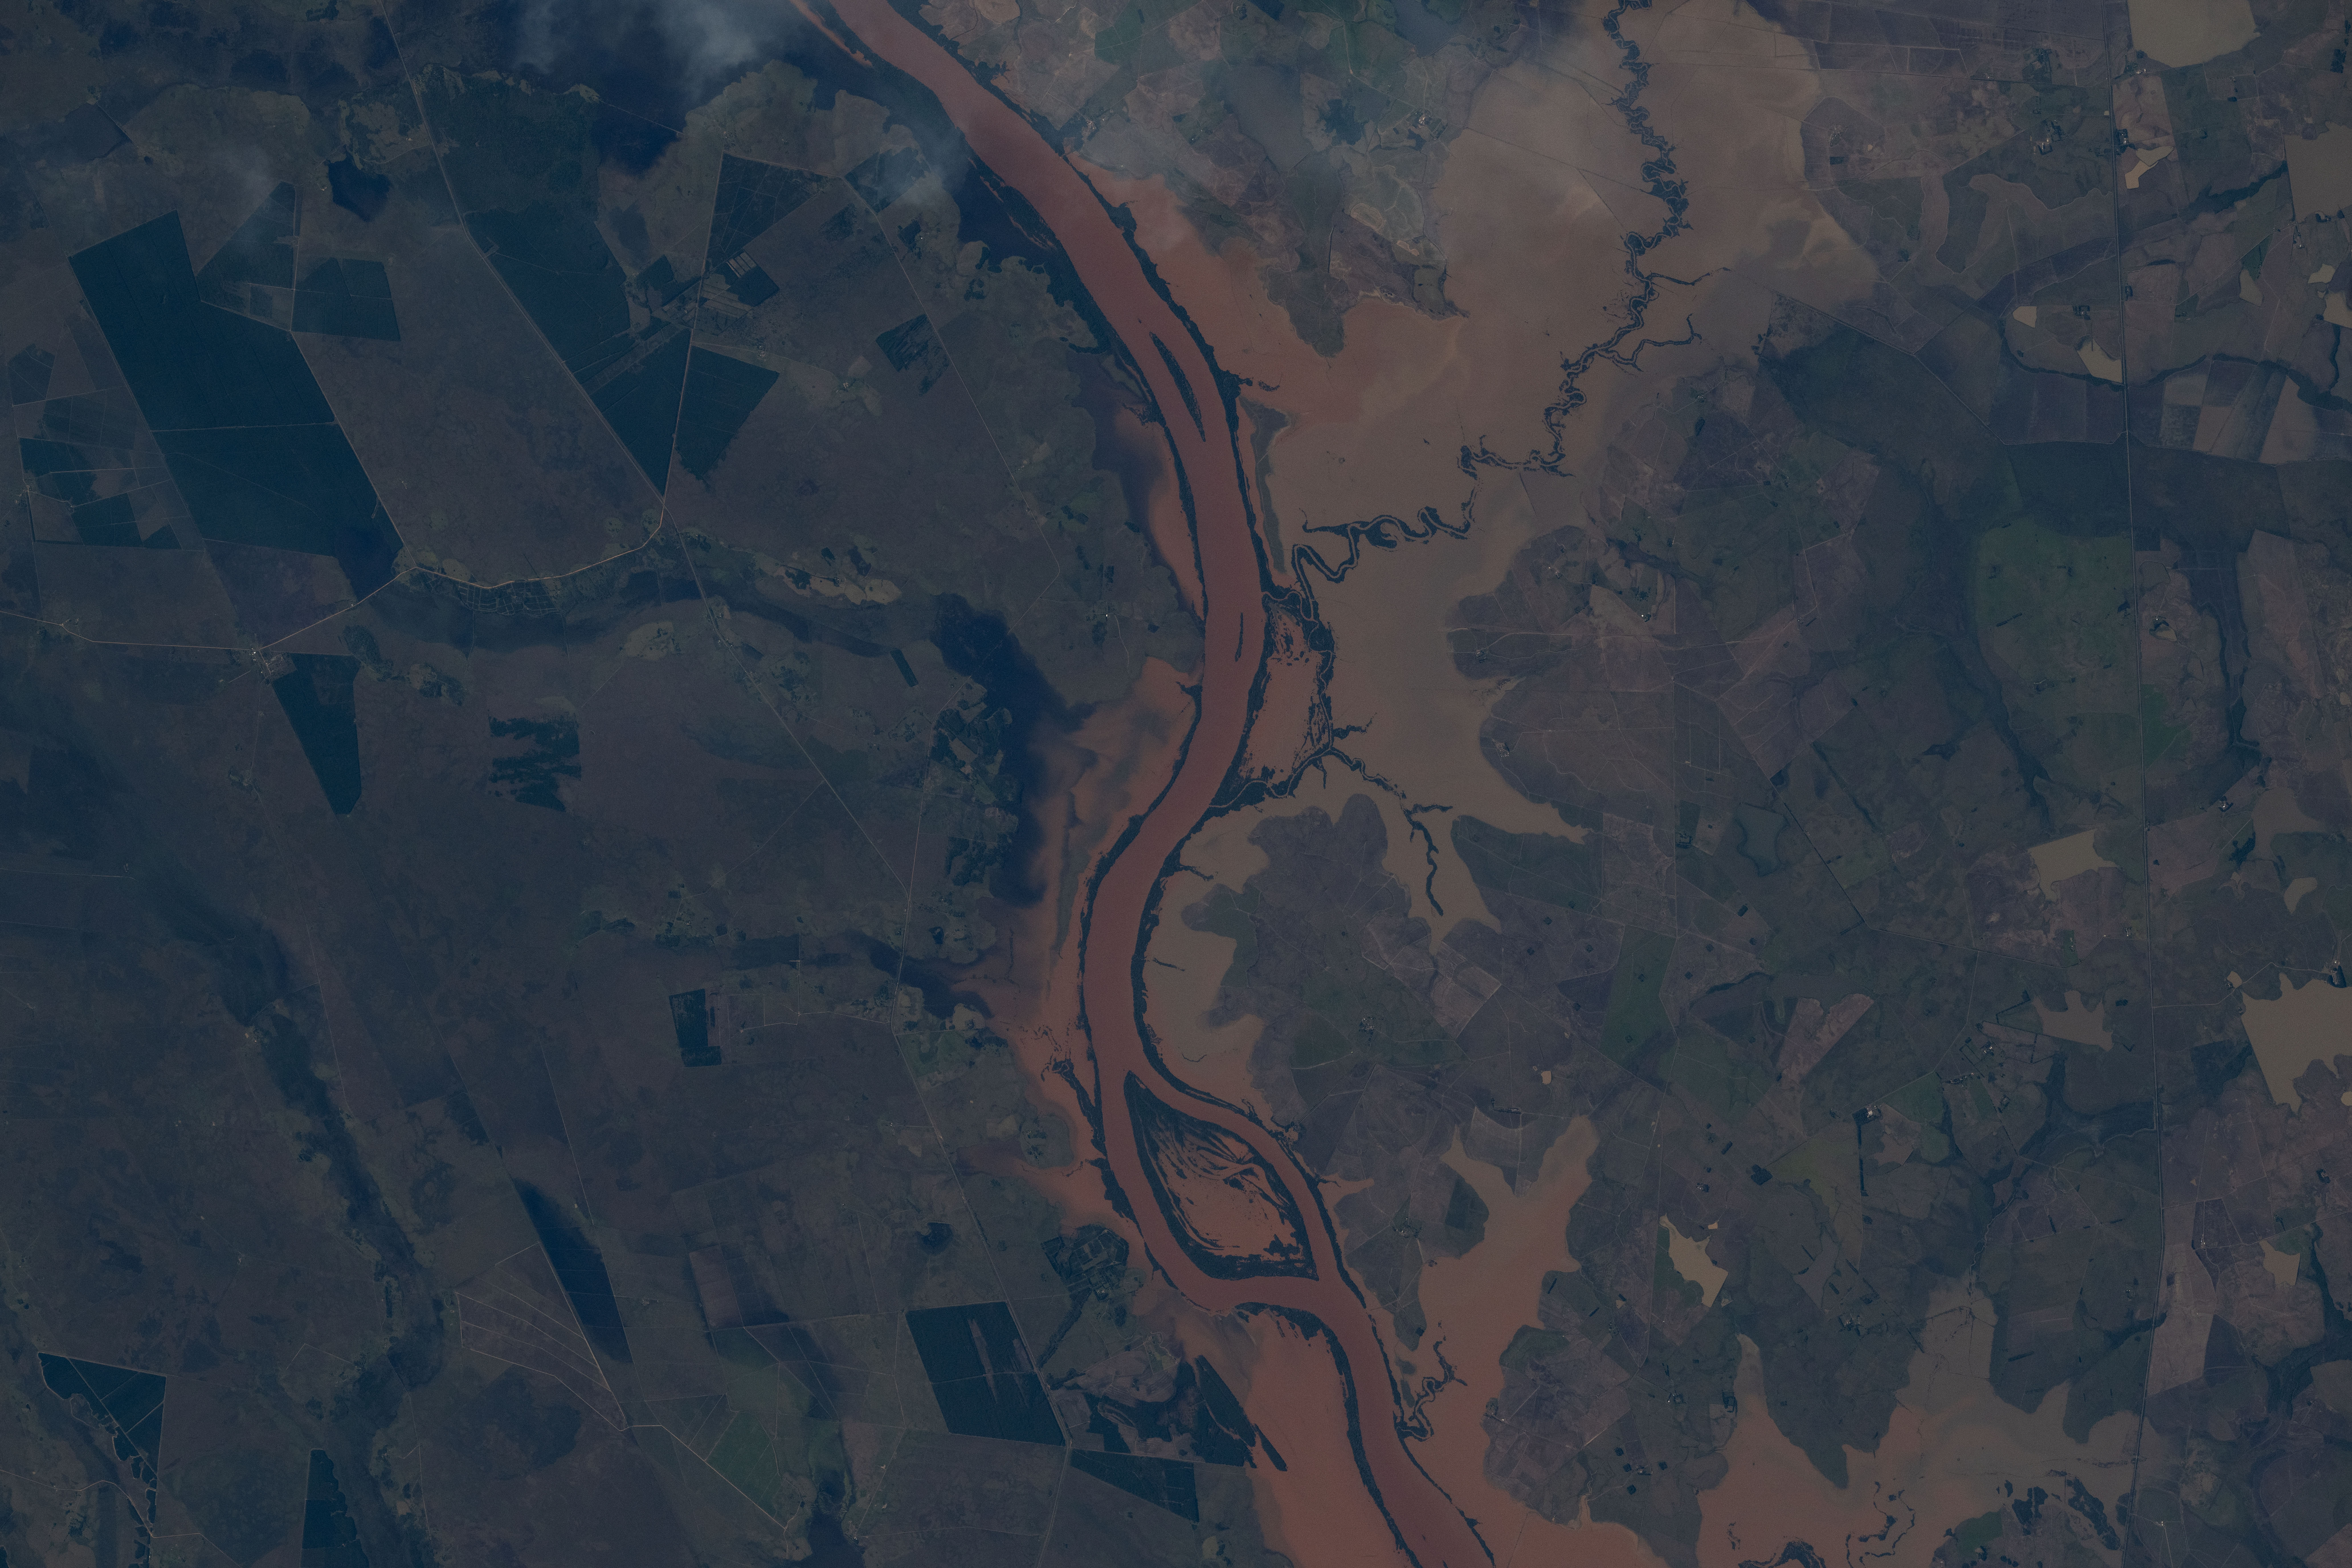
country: BRAZIL
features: FLOODING, URUGUAY RIVER
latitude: -28.9
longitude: -56.4
